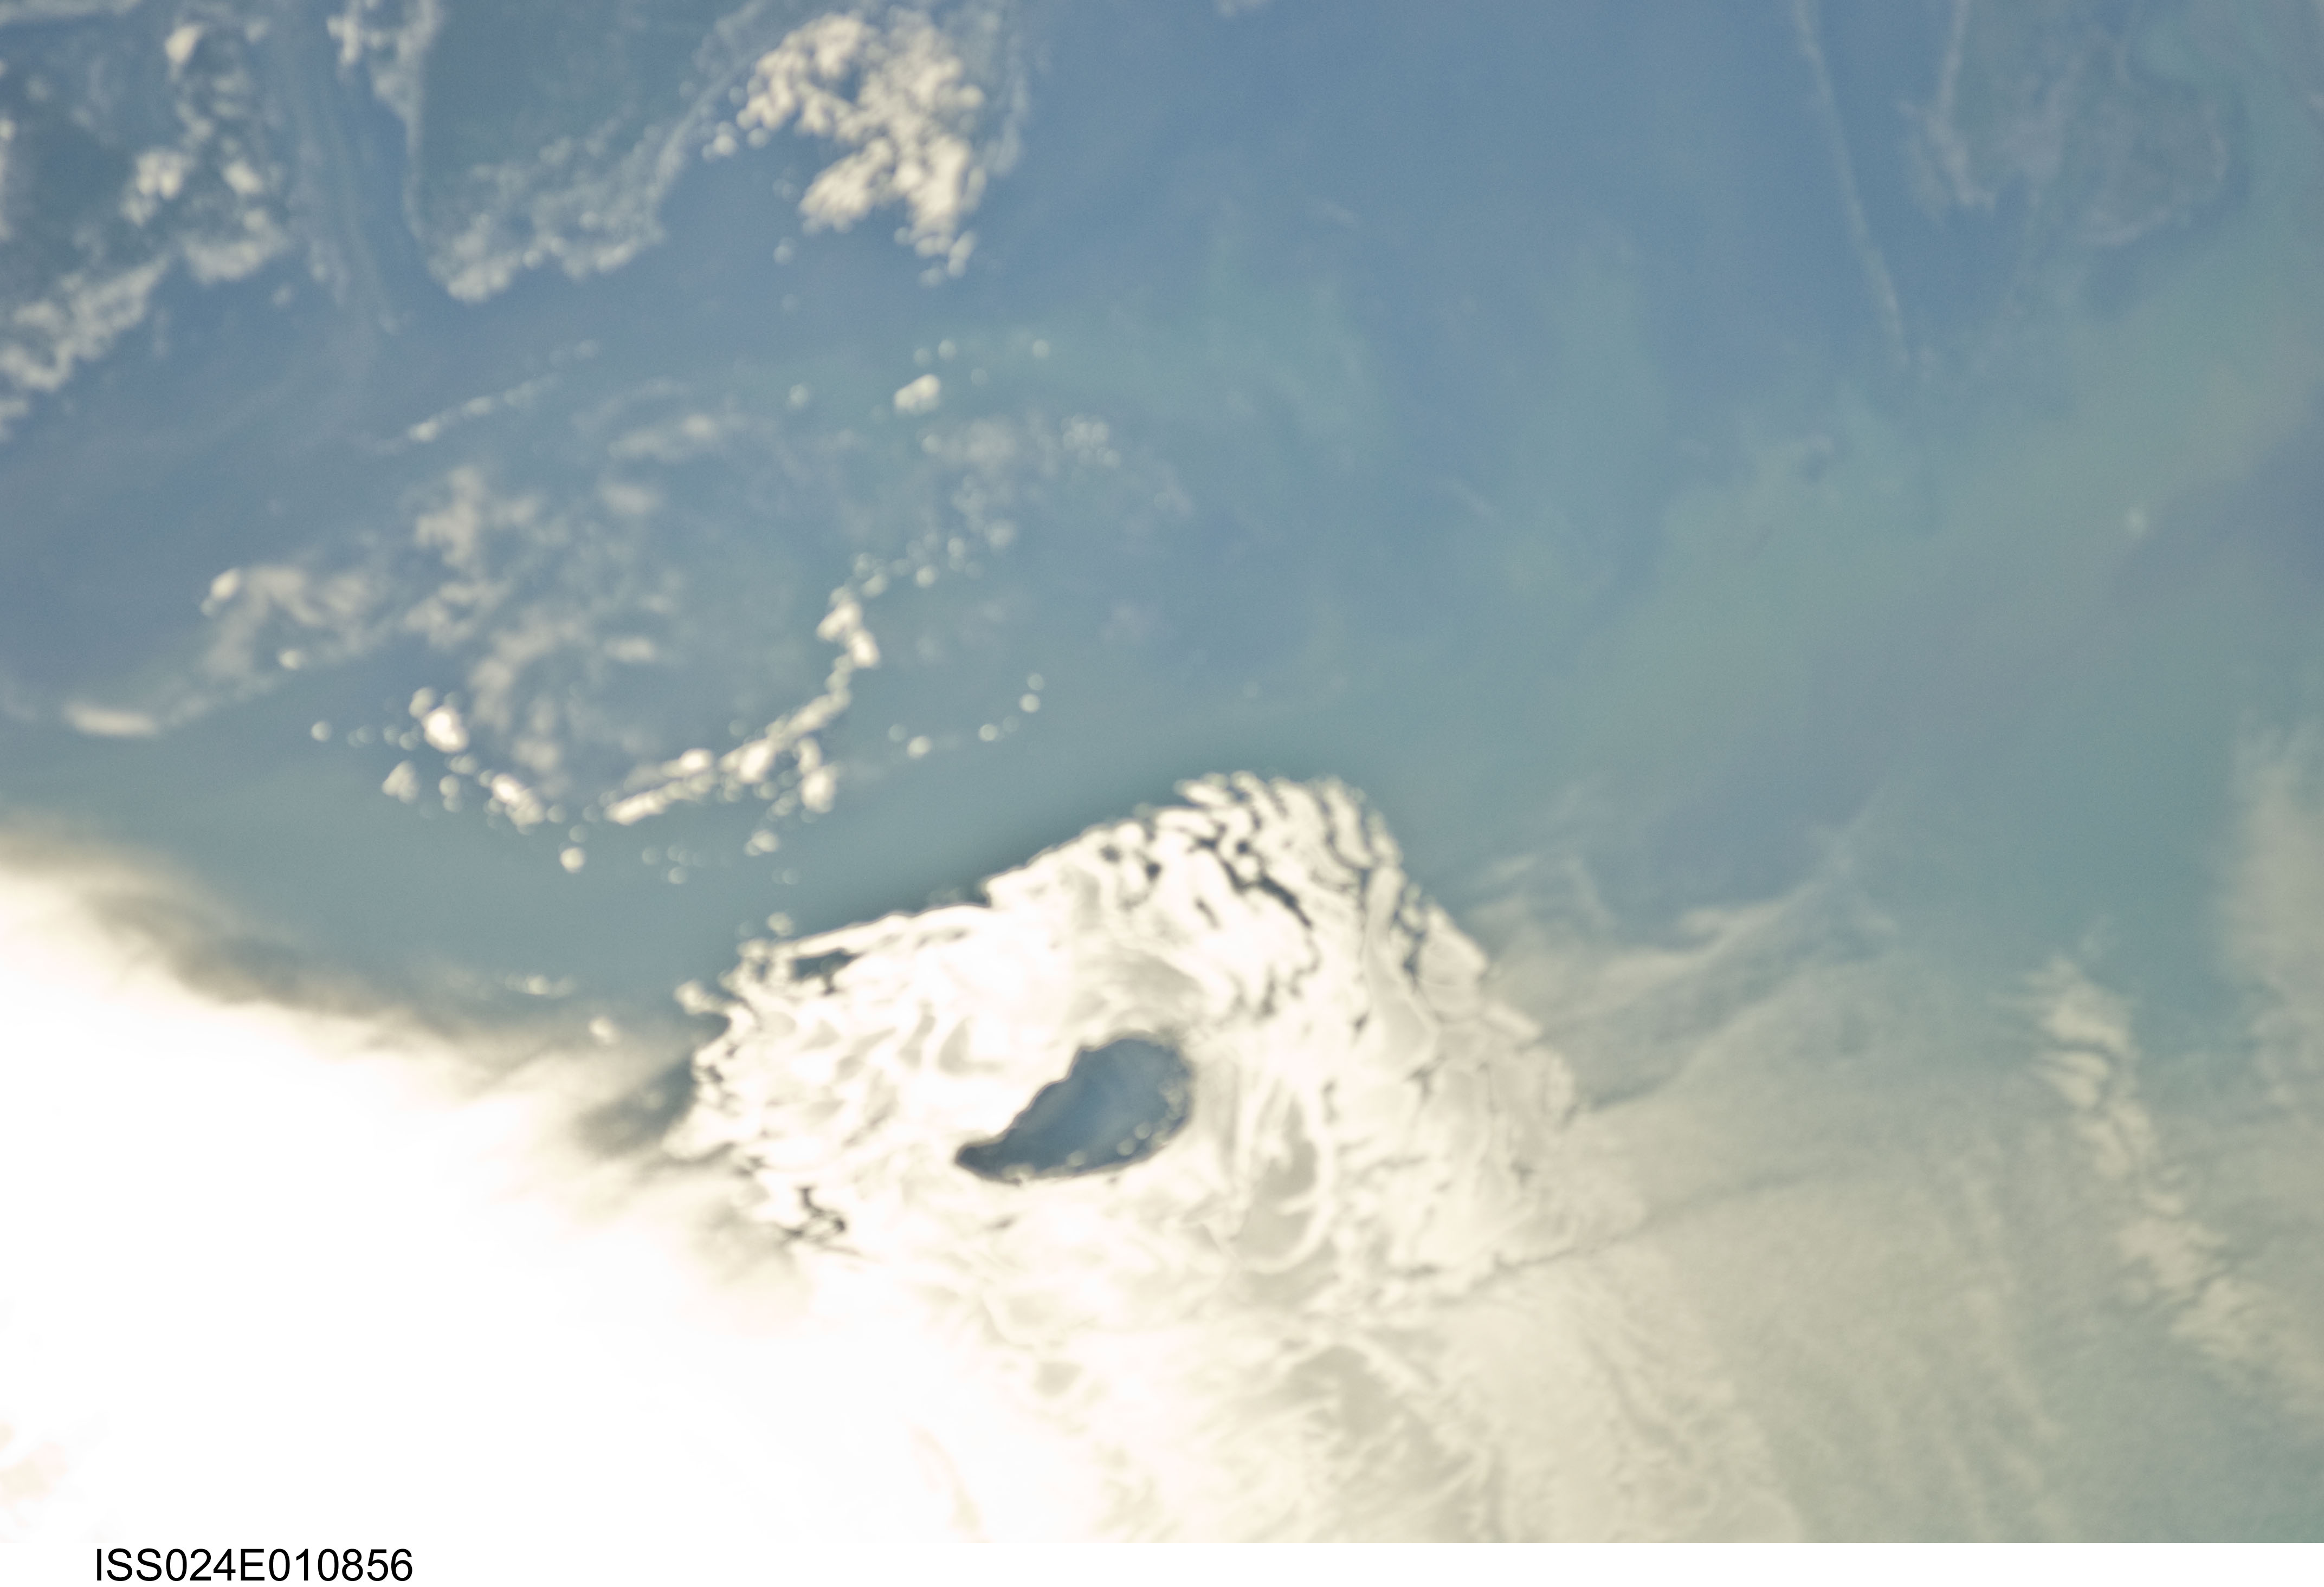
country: RUSSIAN FEDERATION
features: OSTROV ZYUDOSTINSKIY, CHANNEL, SOFT
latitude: 46.0
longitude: 49.5
